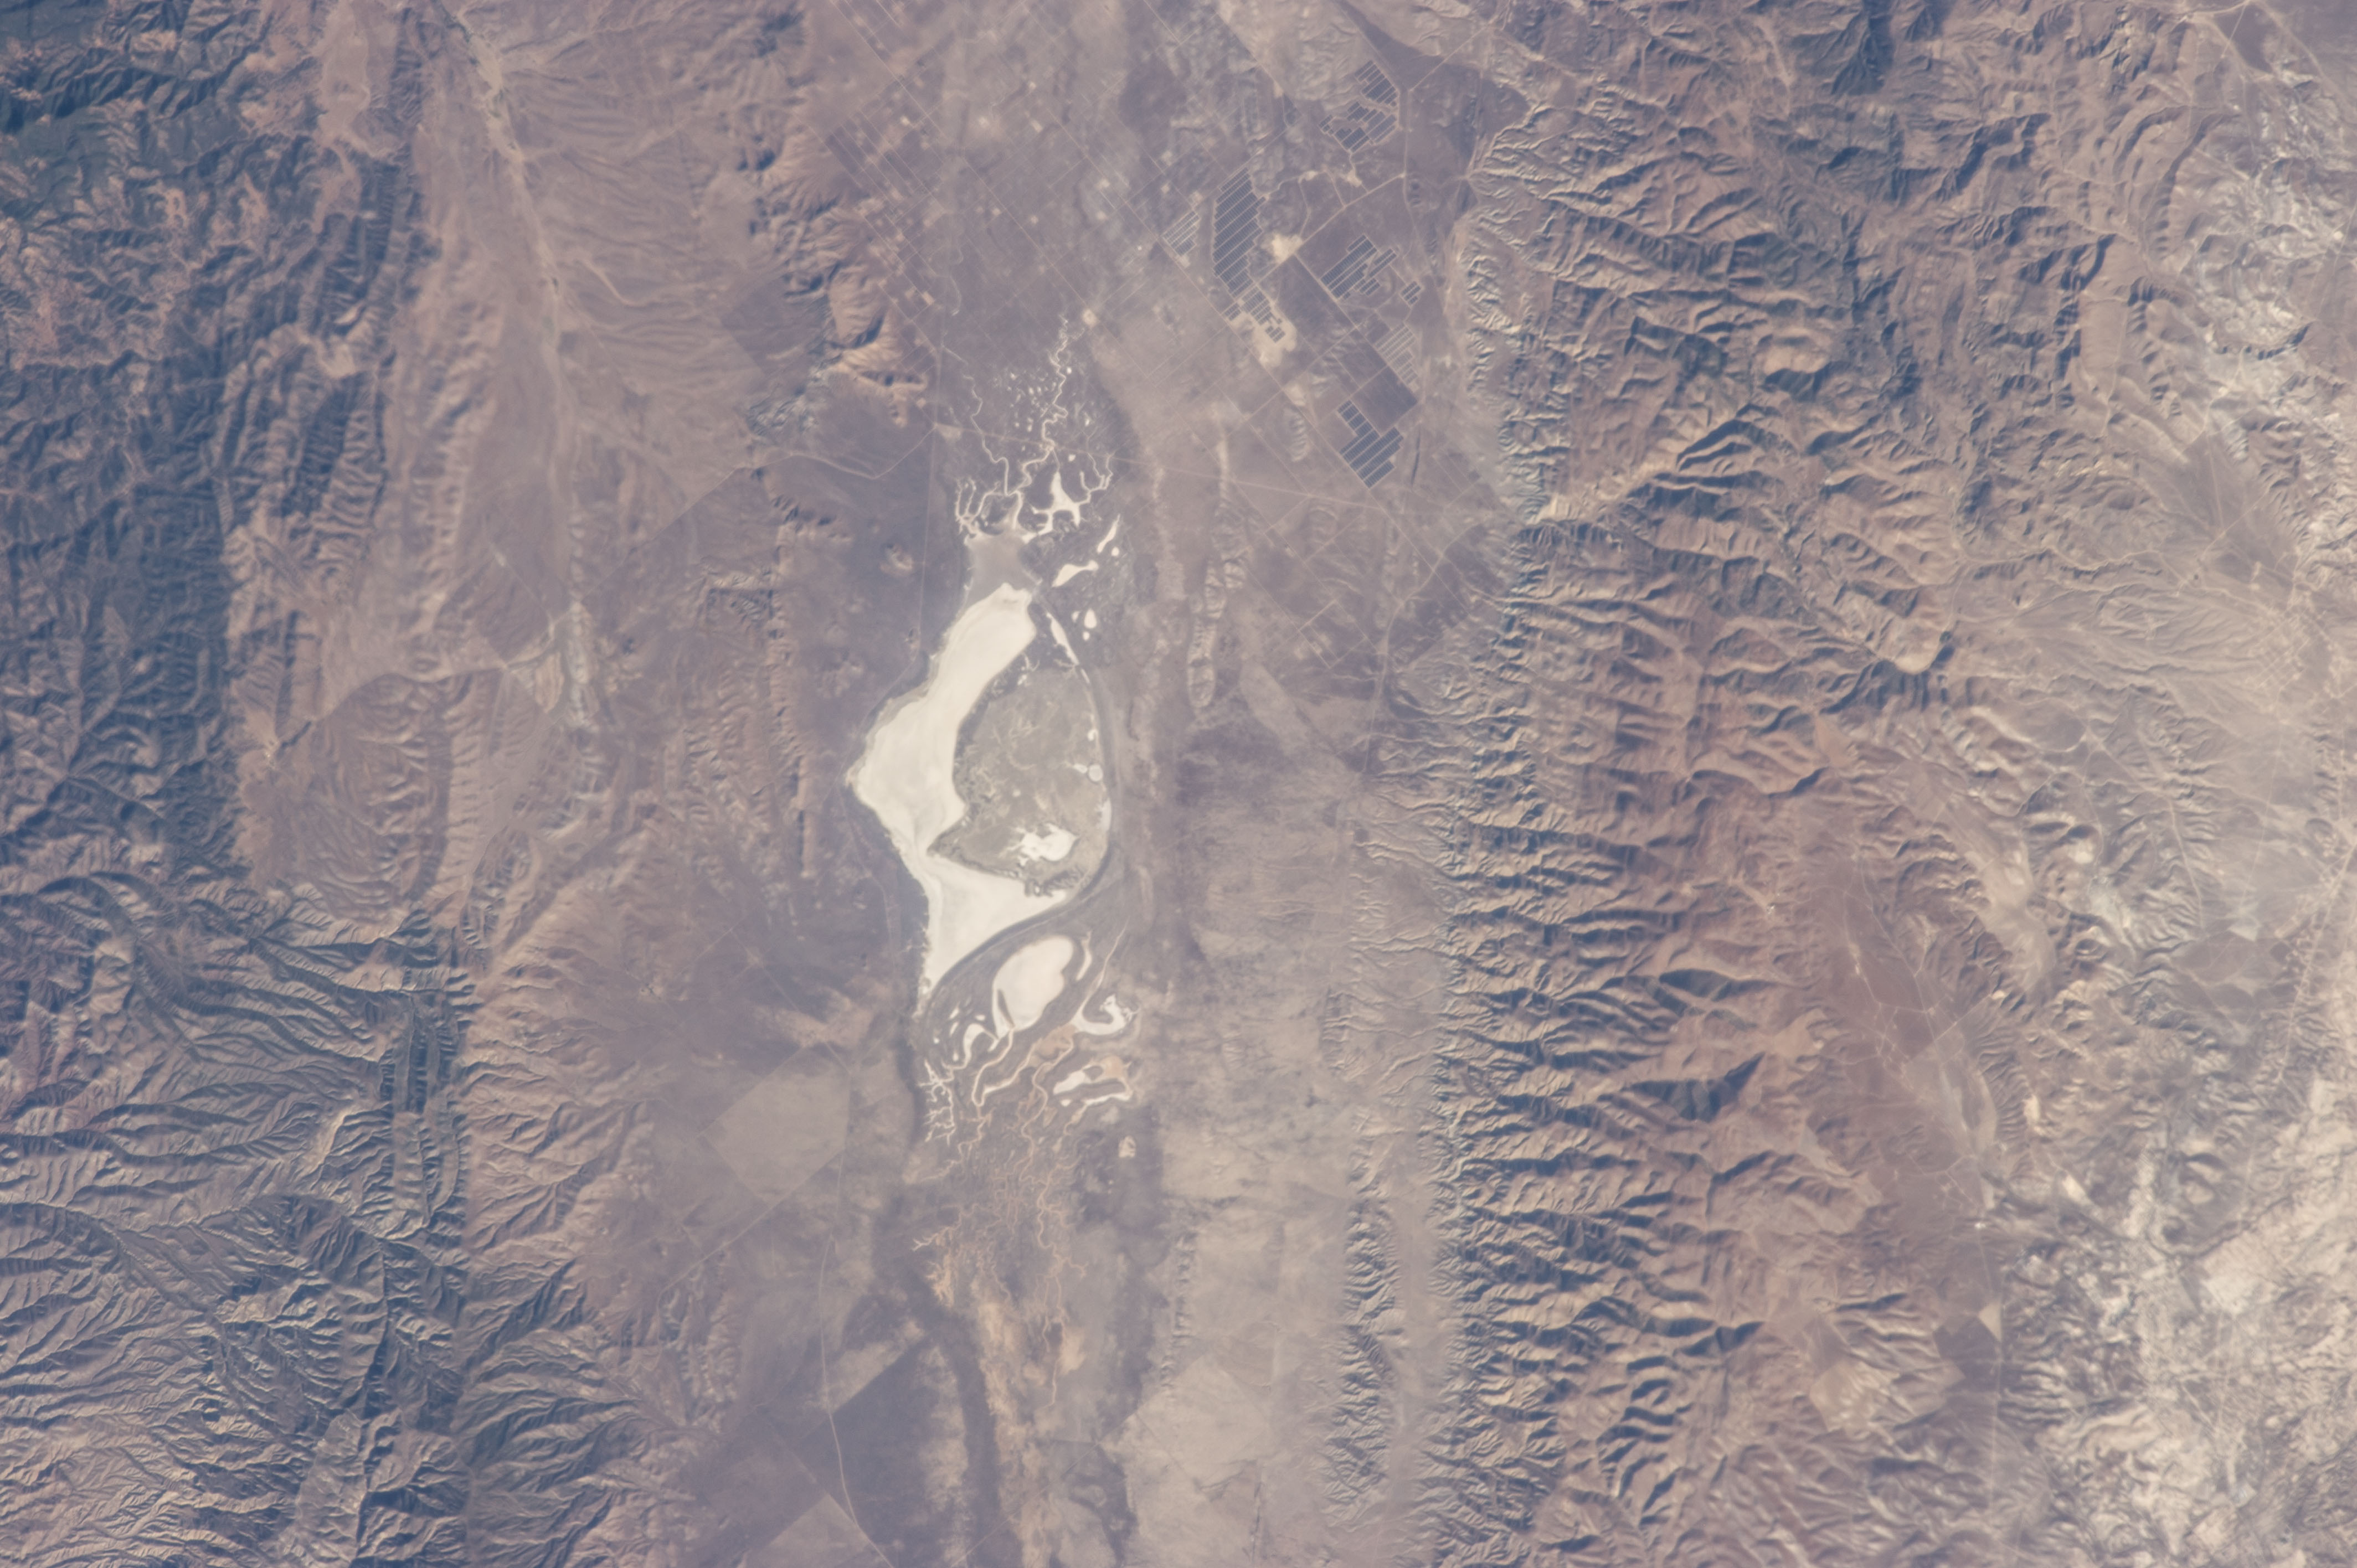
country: USA-CALIFORNIA
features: MTS.
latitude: 35.3
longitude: -119.8
